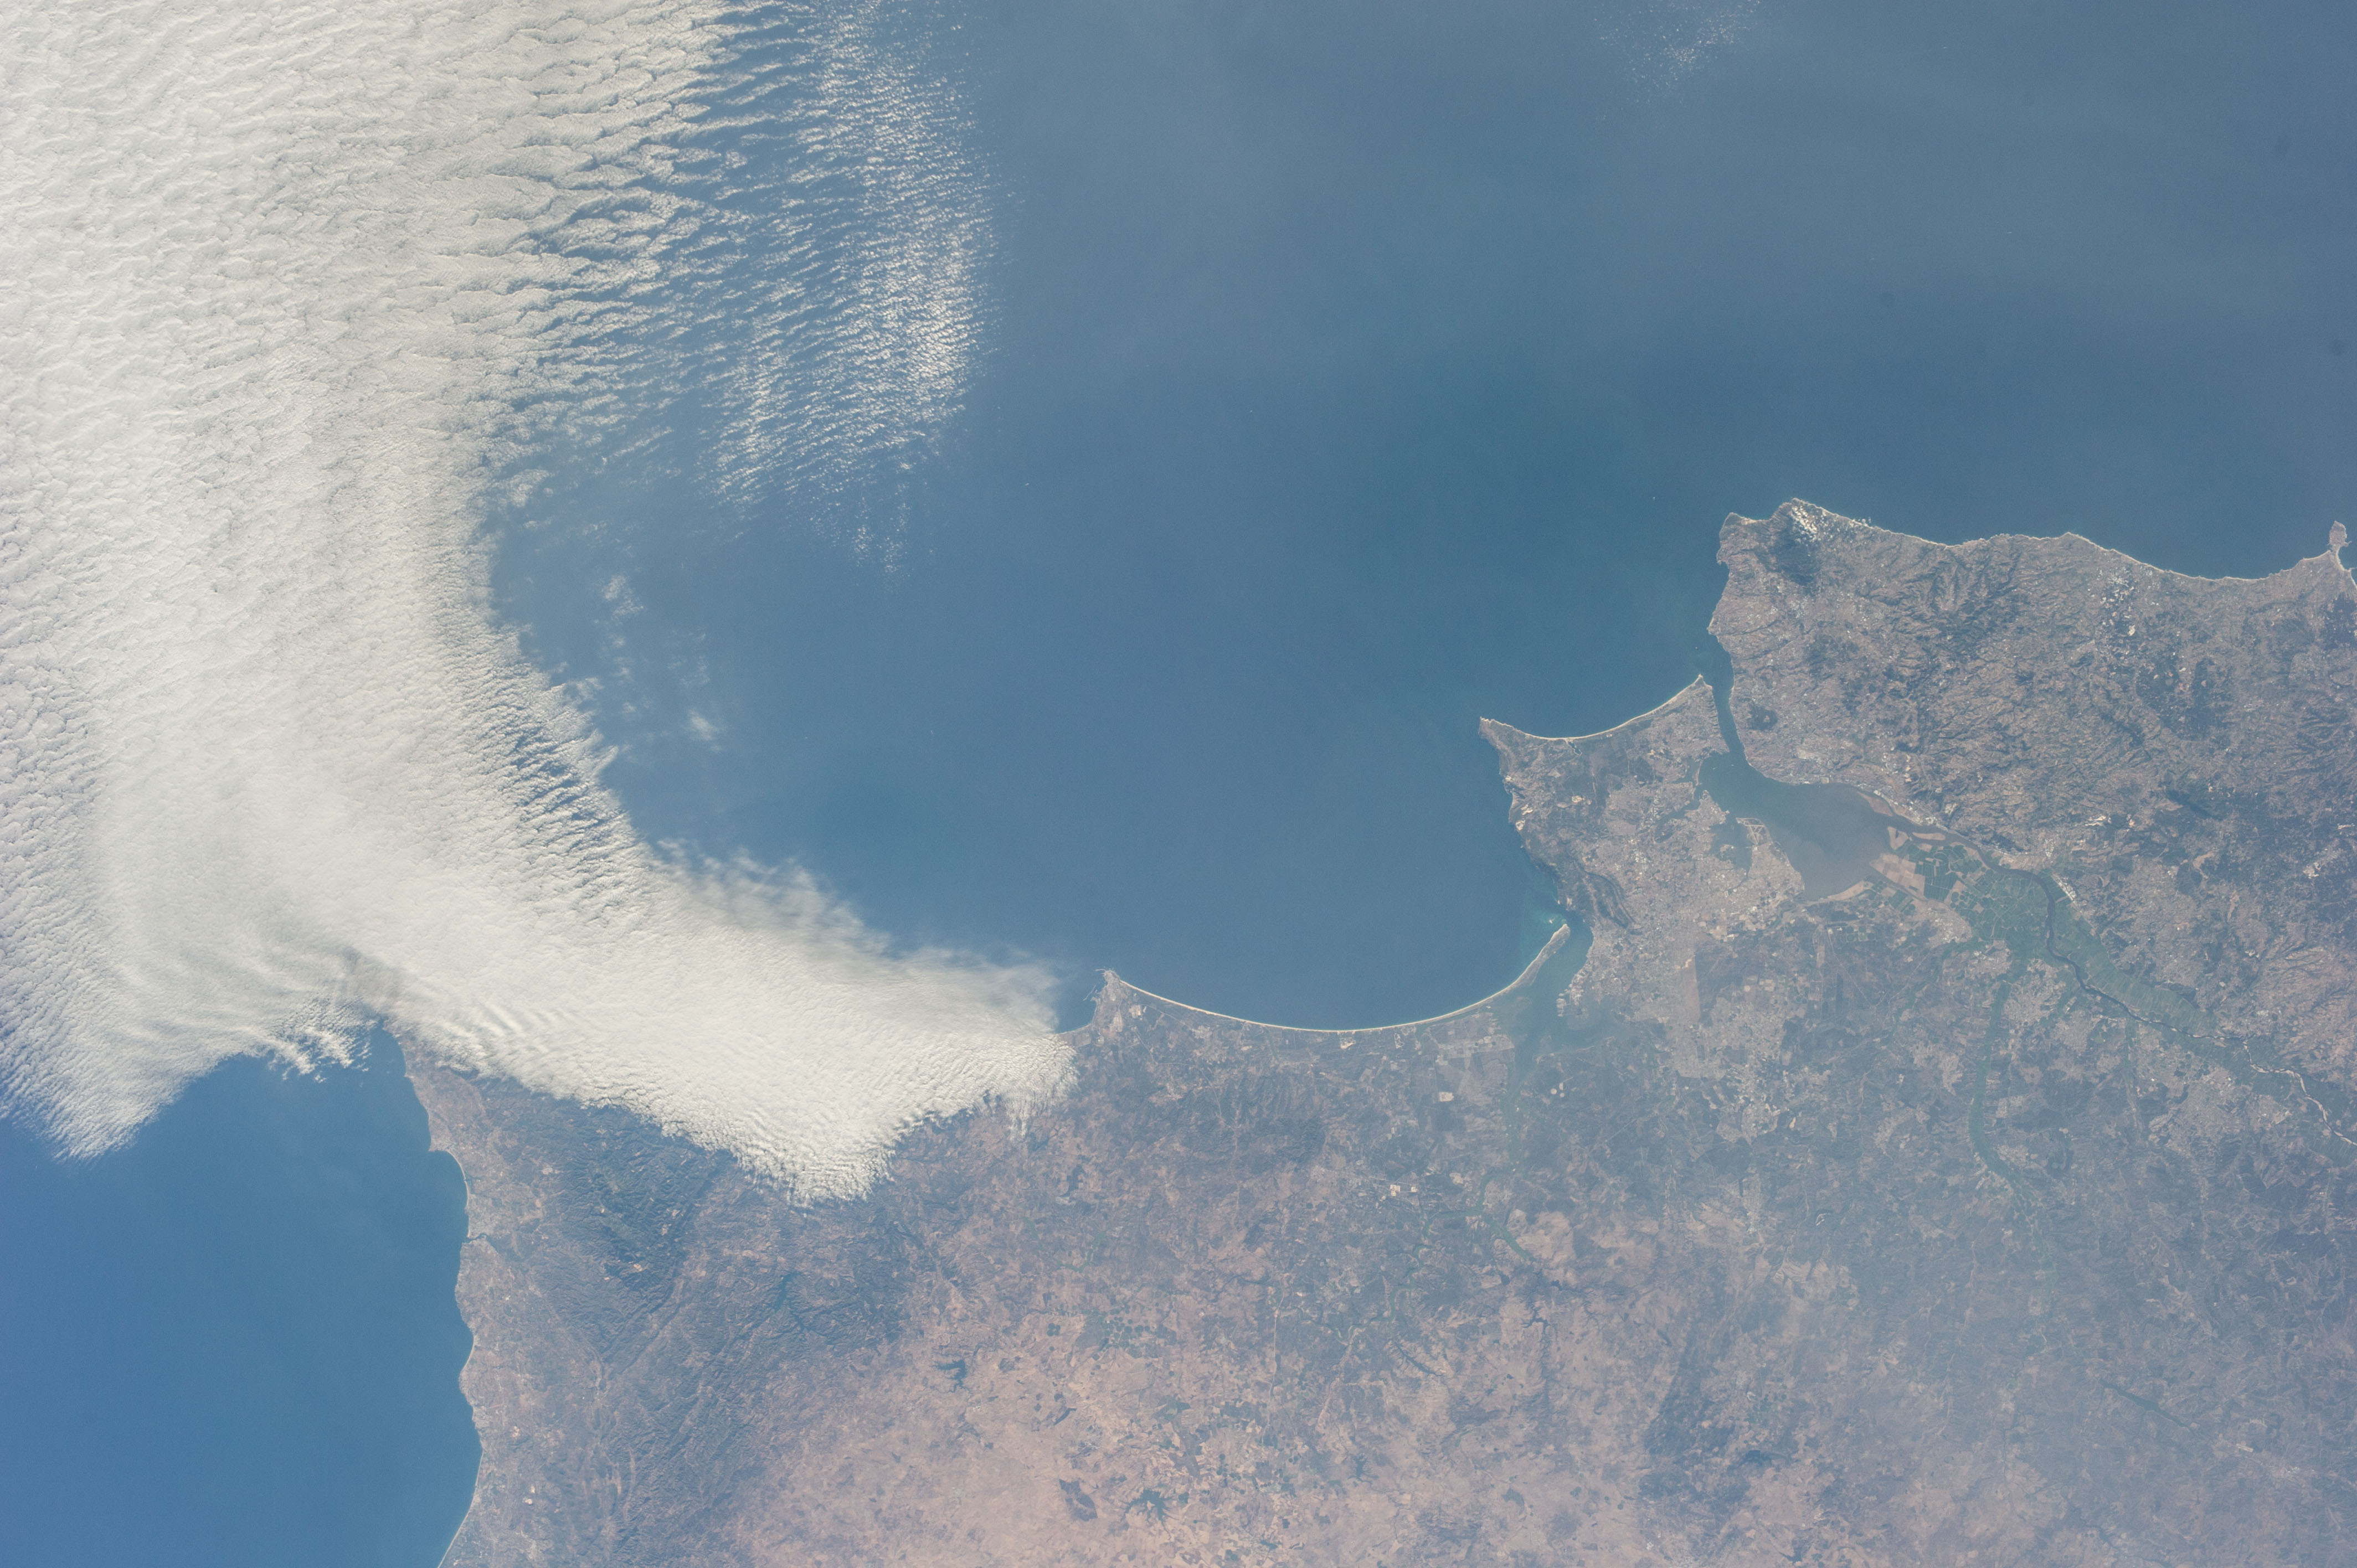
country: PORTUGAL
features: TAGUS RIVER, LISBON, SETUBAL MUNICIPALY, ATLANTIC OCEAN
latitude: 38.2
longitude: -9.2
